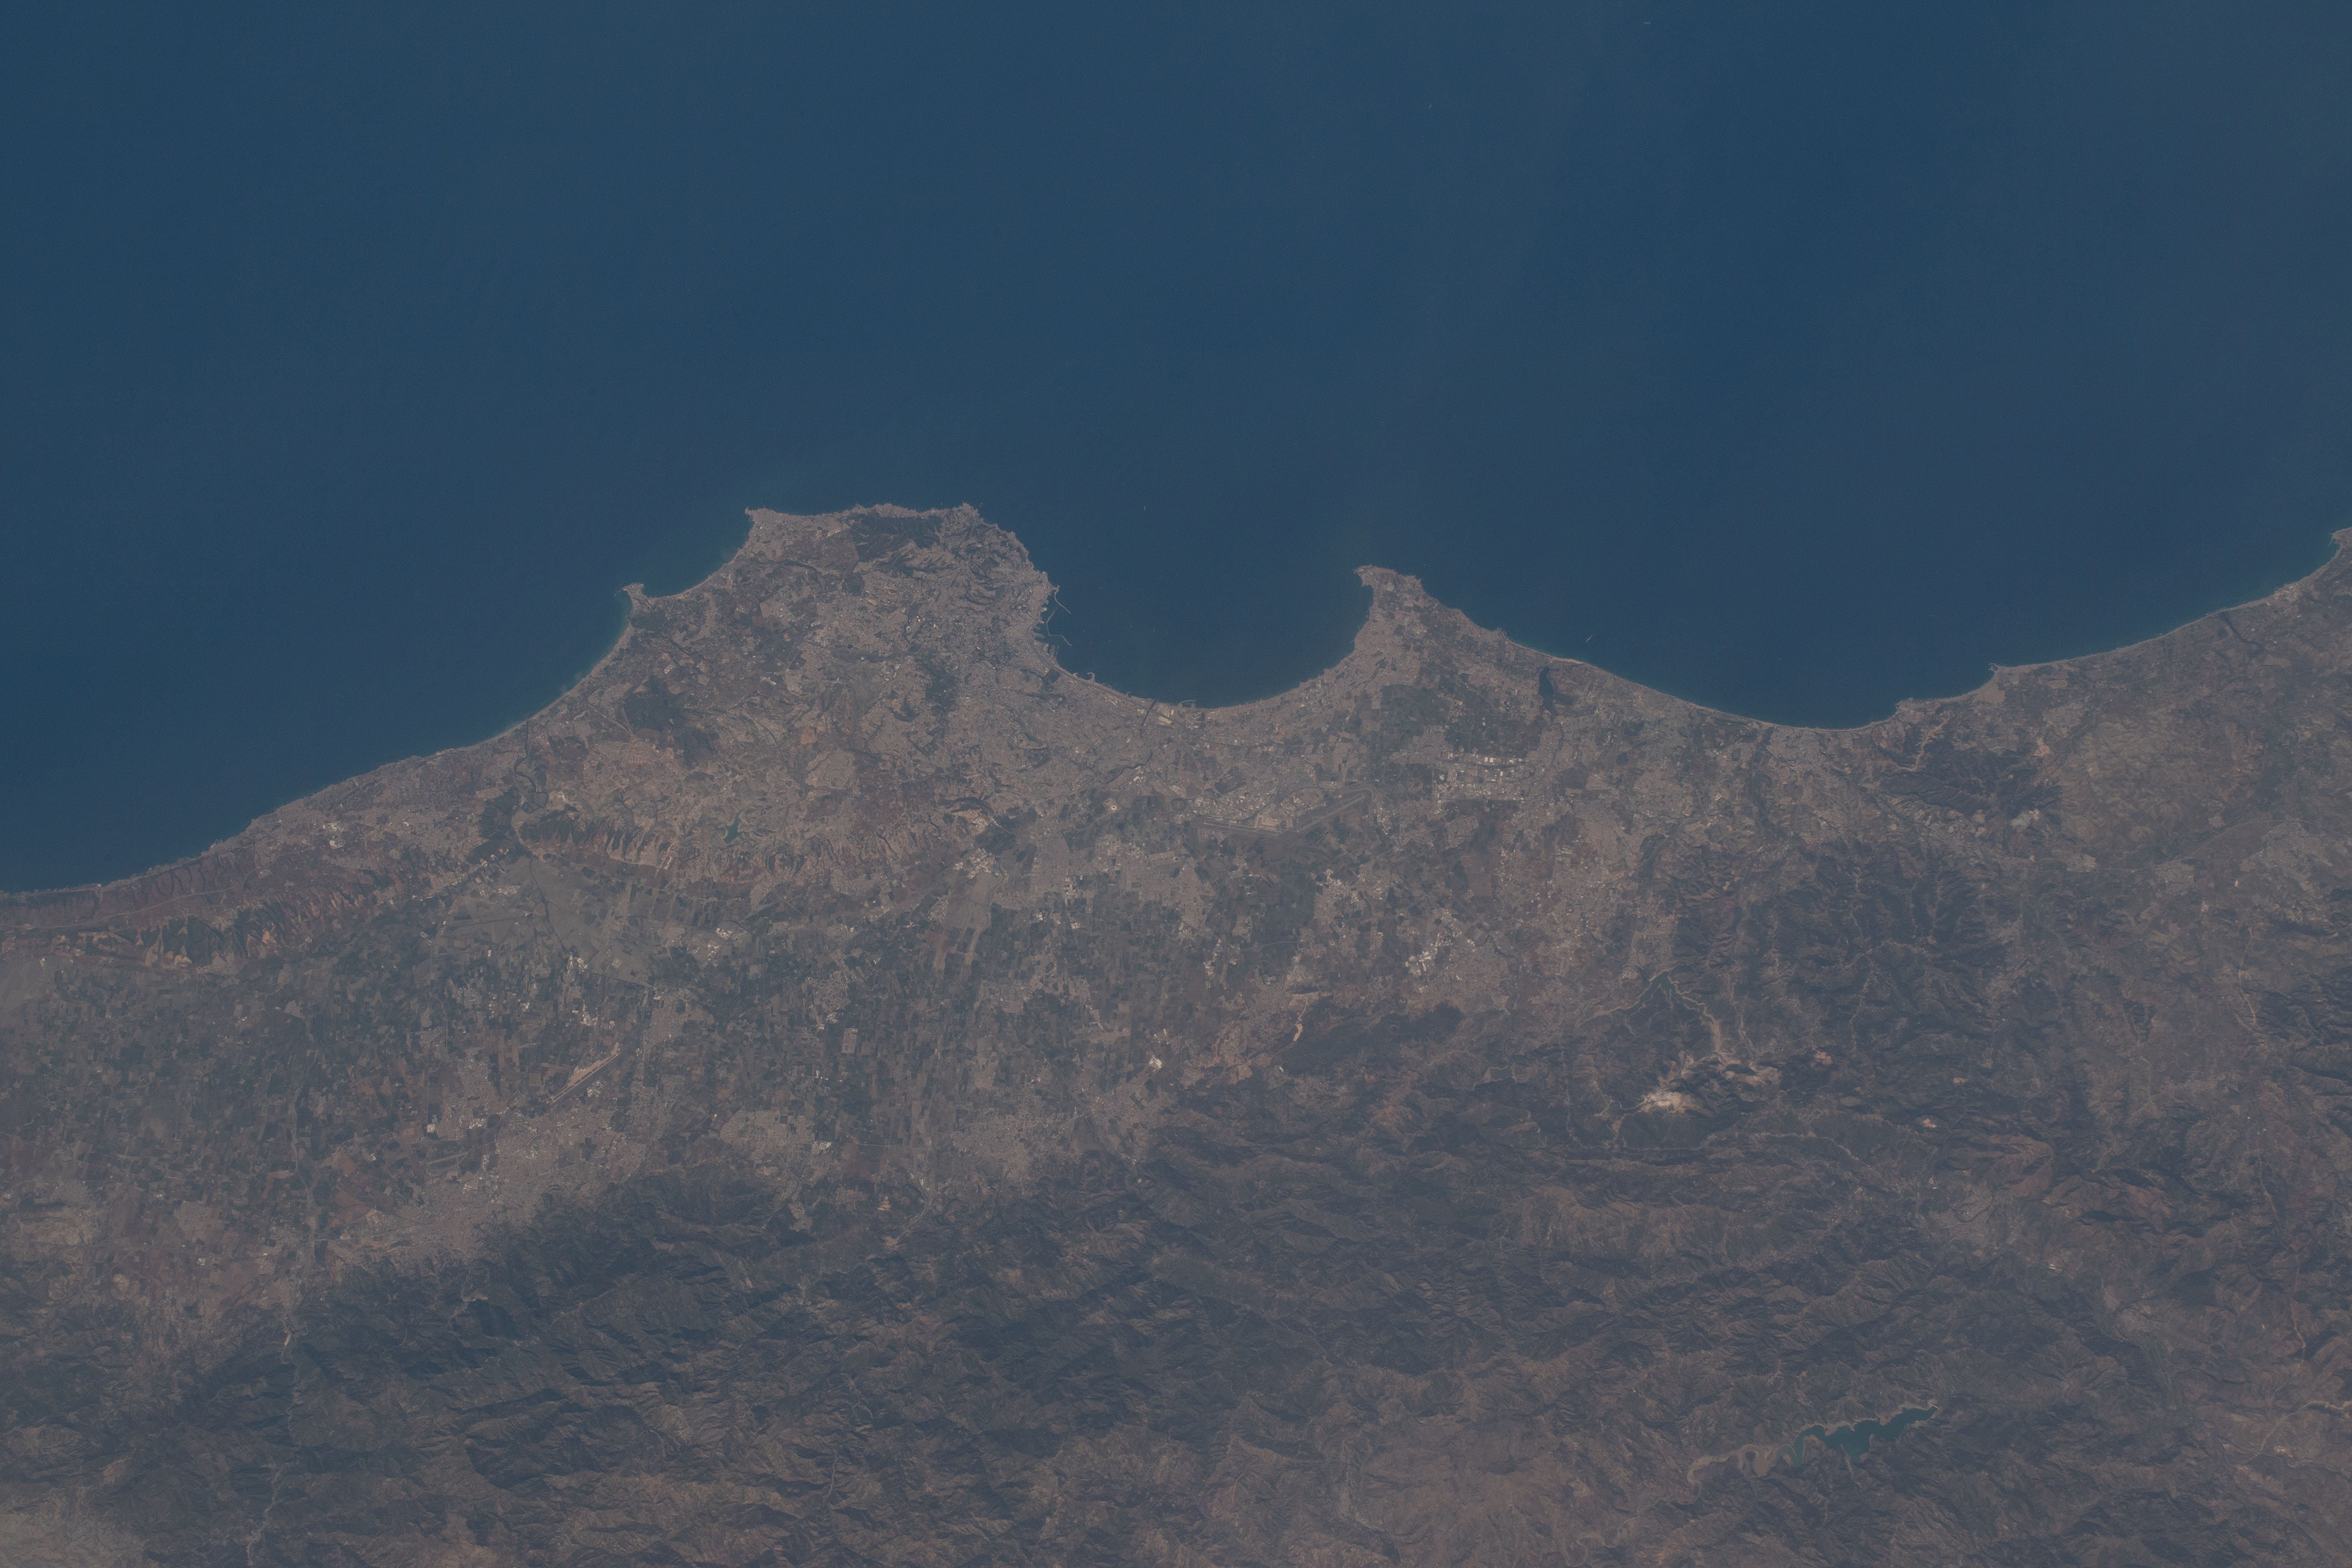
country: ALGERIA
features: BAY OF ALGIERS, MEDITERRANEAN SEA, PROVINCE
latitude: 36.7
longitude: 3.1
